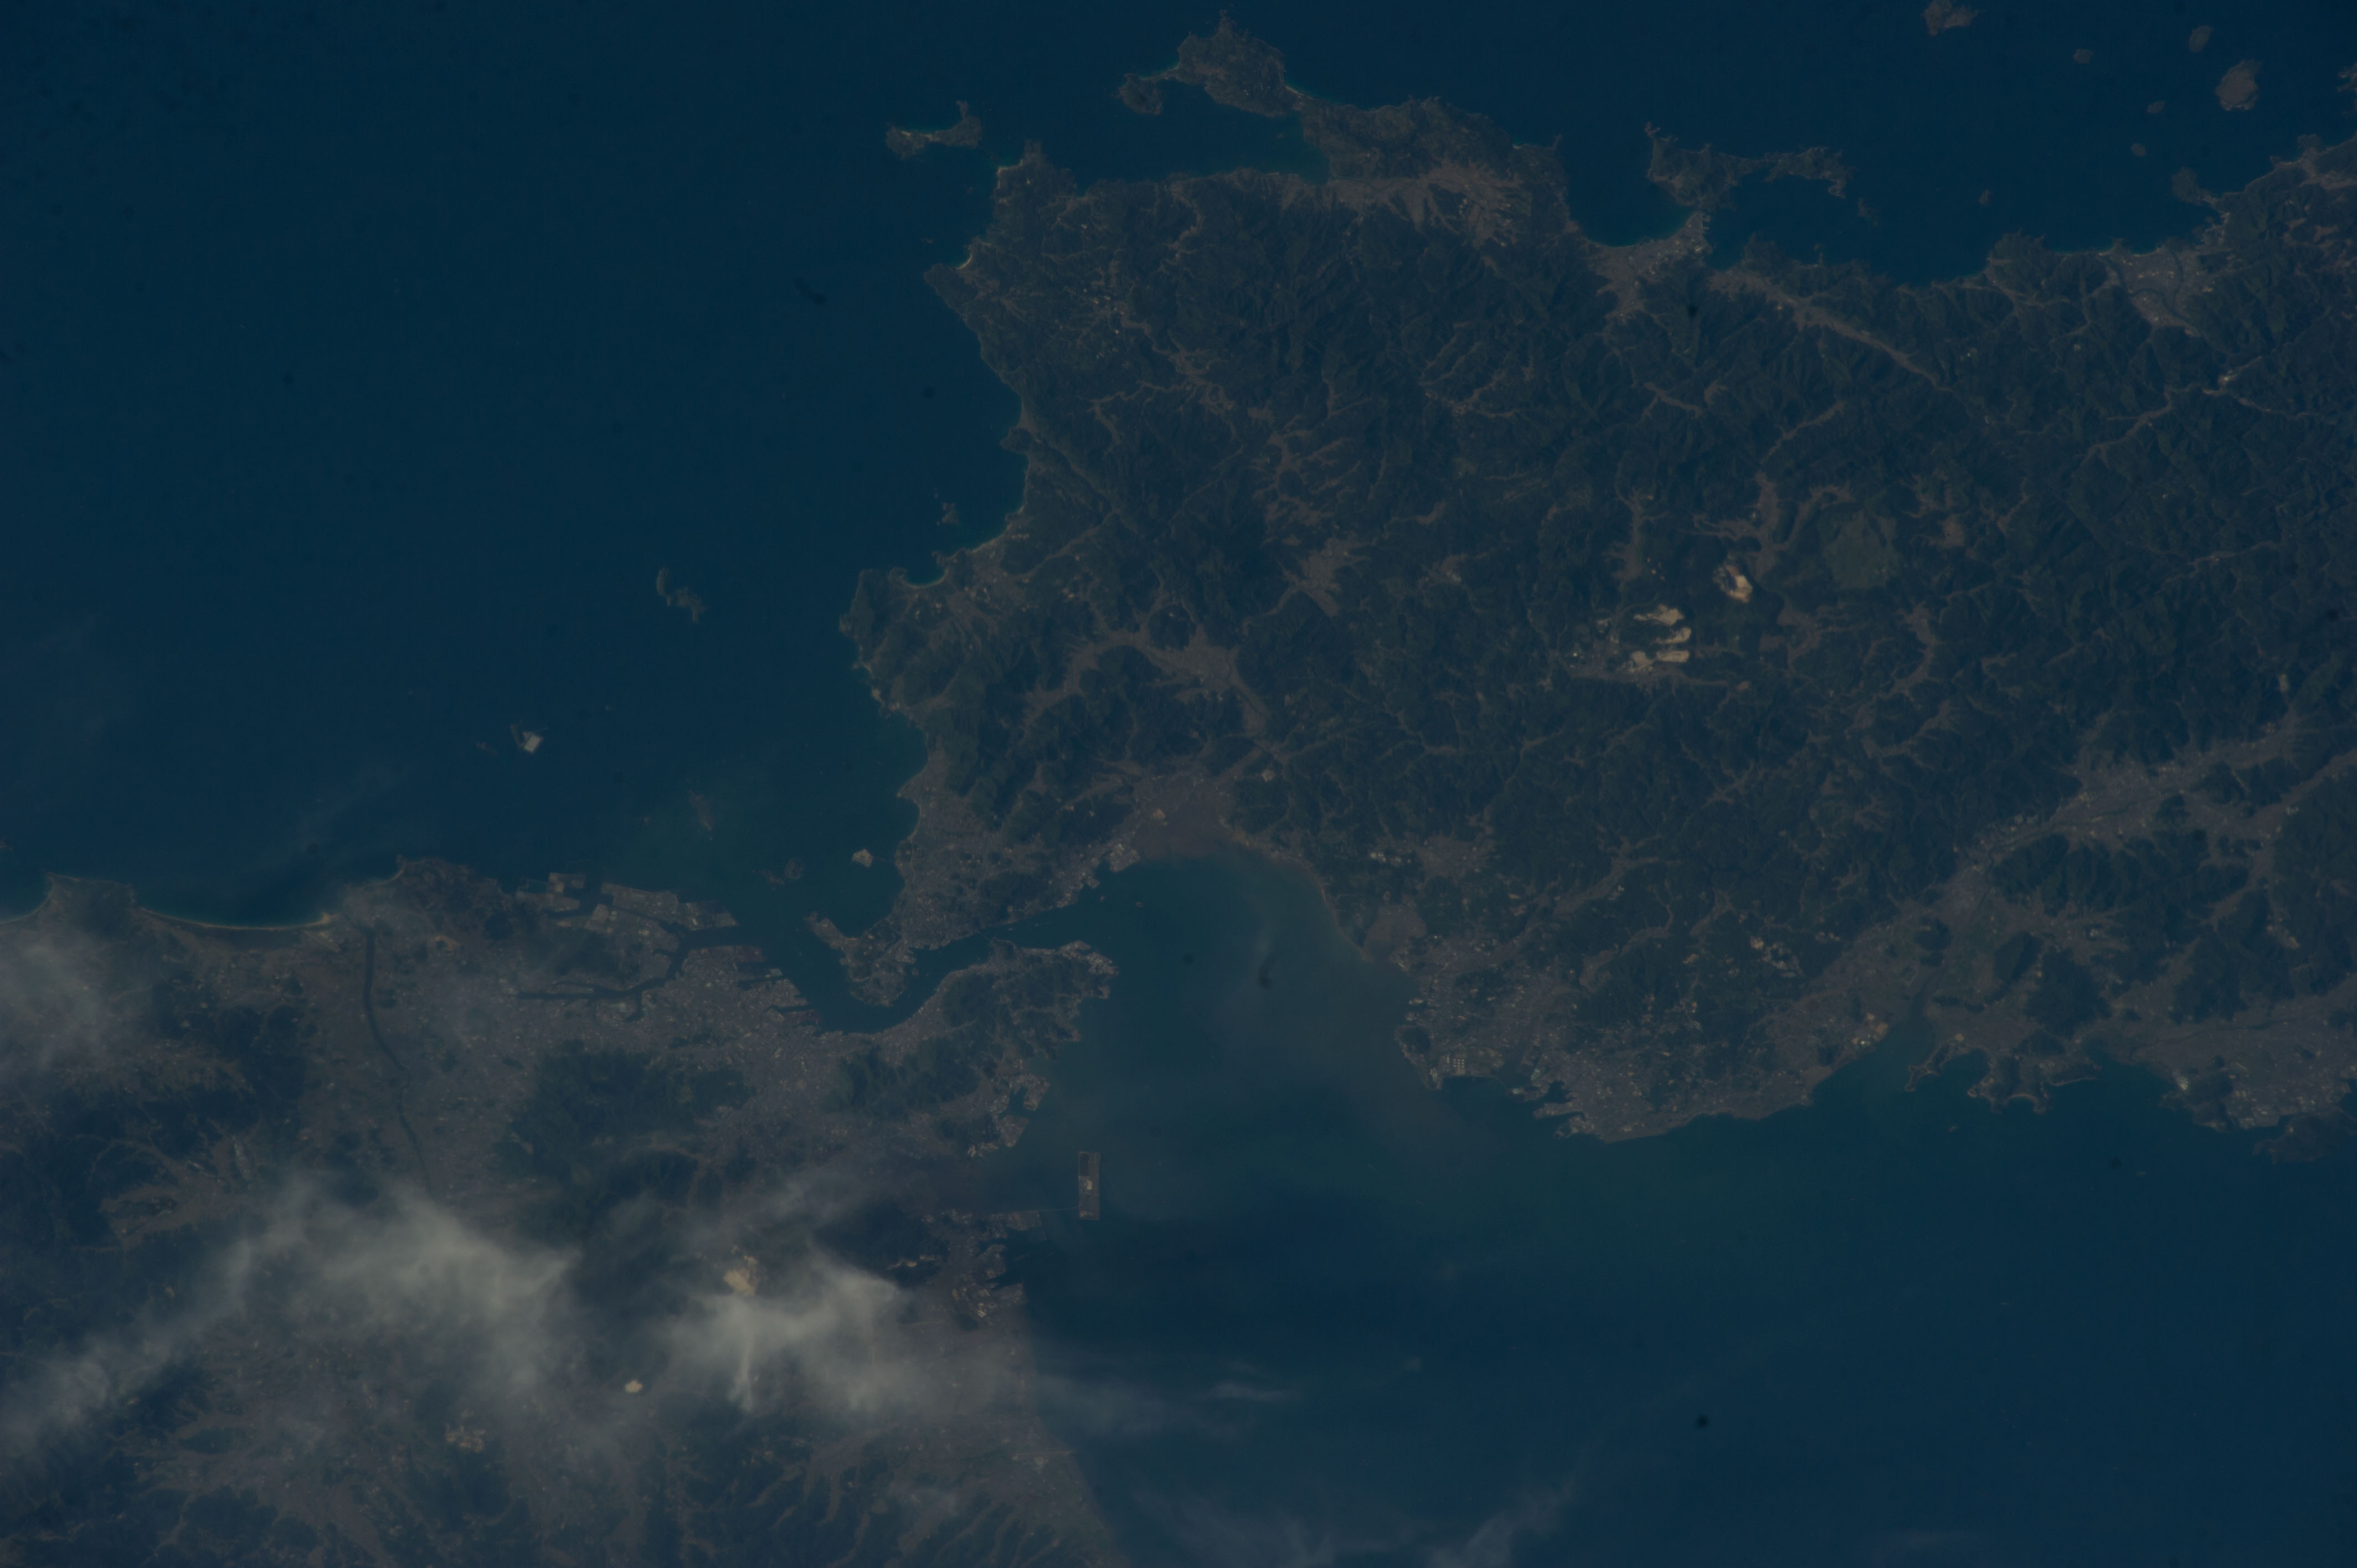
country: JAPAN
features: COAST, SETO INLAND SEA, SUO-NADA SEA, KANMON STRAITS, STRAITS OF SHIMONOSEKI, KITAKYUSHU, HIBIKI-NADA SEA
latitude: 34.1
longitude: 131.0
